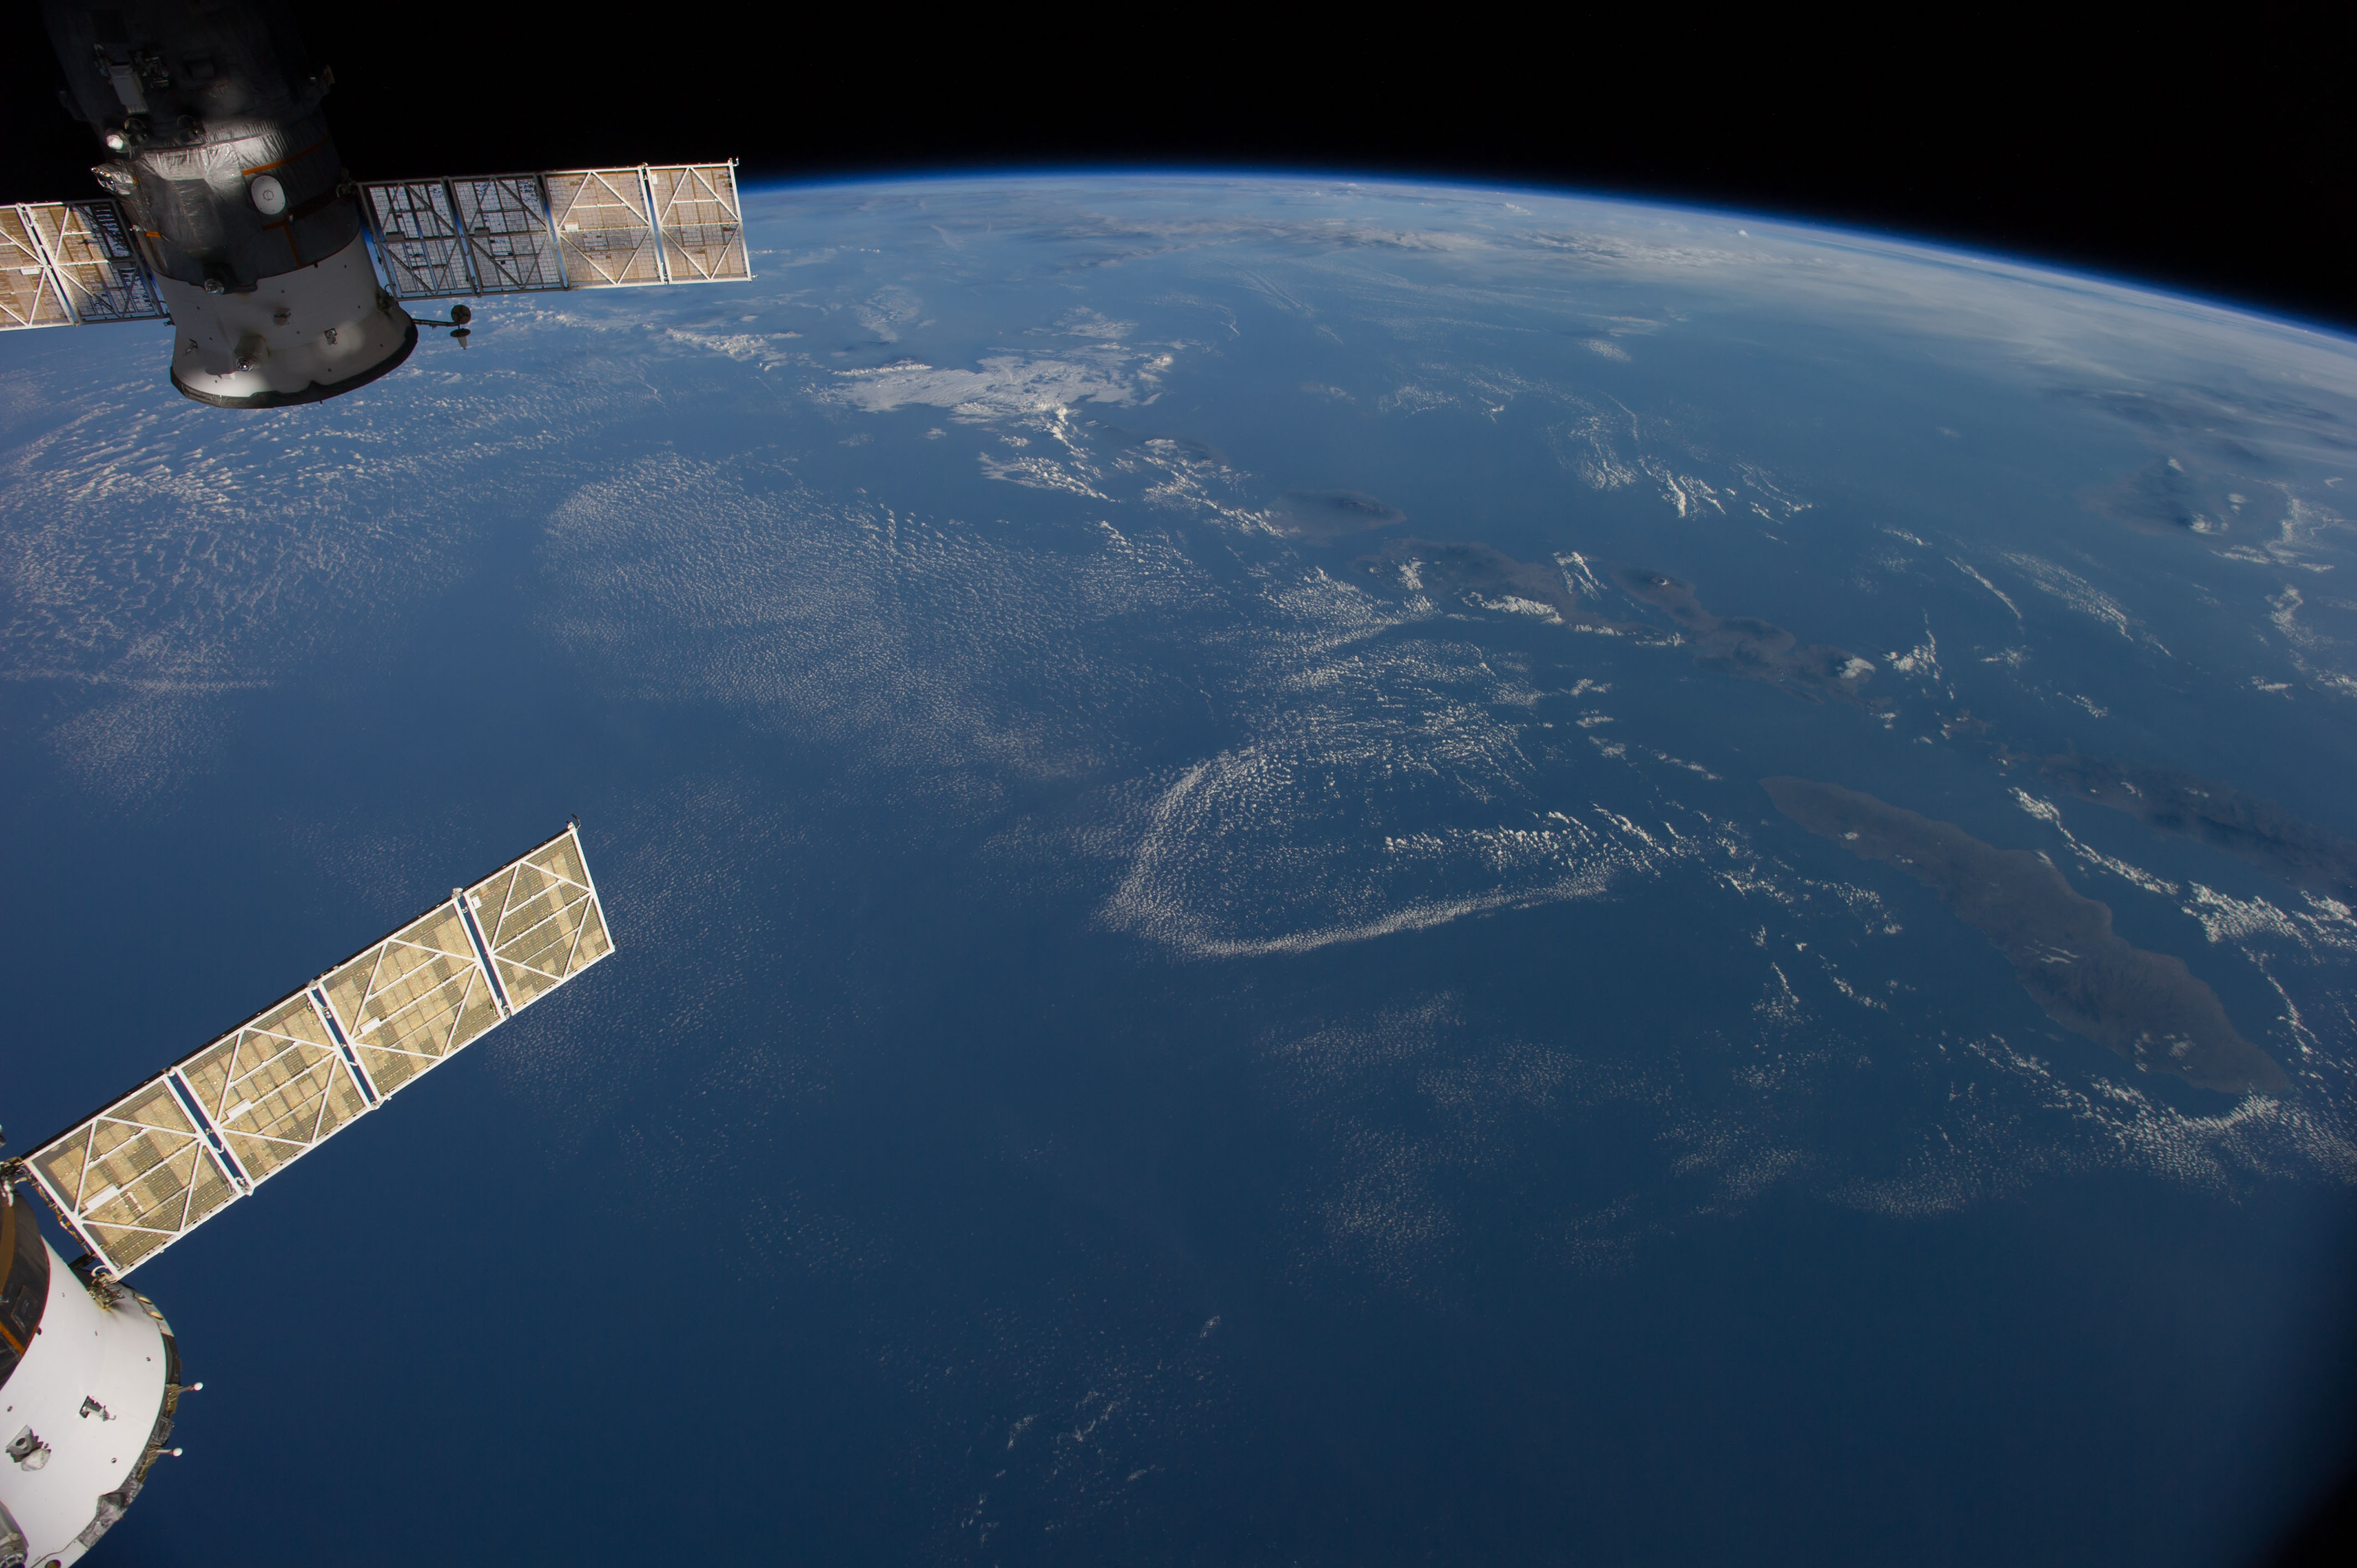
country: INDONESIA
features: BALI, W. NUSA TENGGARA, BALI S., JAVA S., MT. RINJANI, MT. TAMBORA, ATMOSPHERIC LIMB
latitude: -11.0
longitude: 116.5
